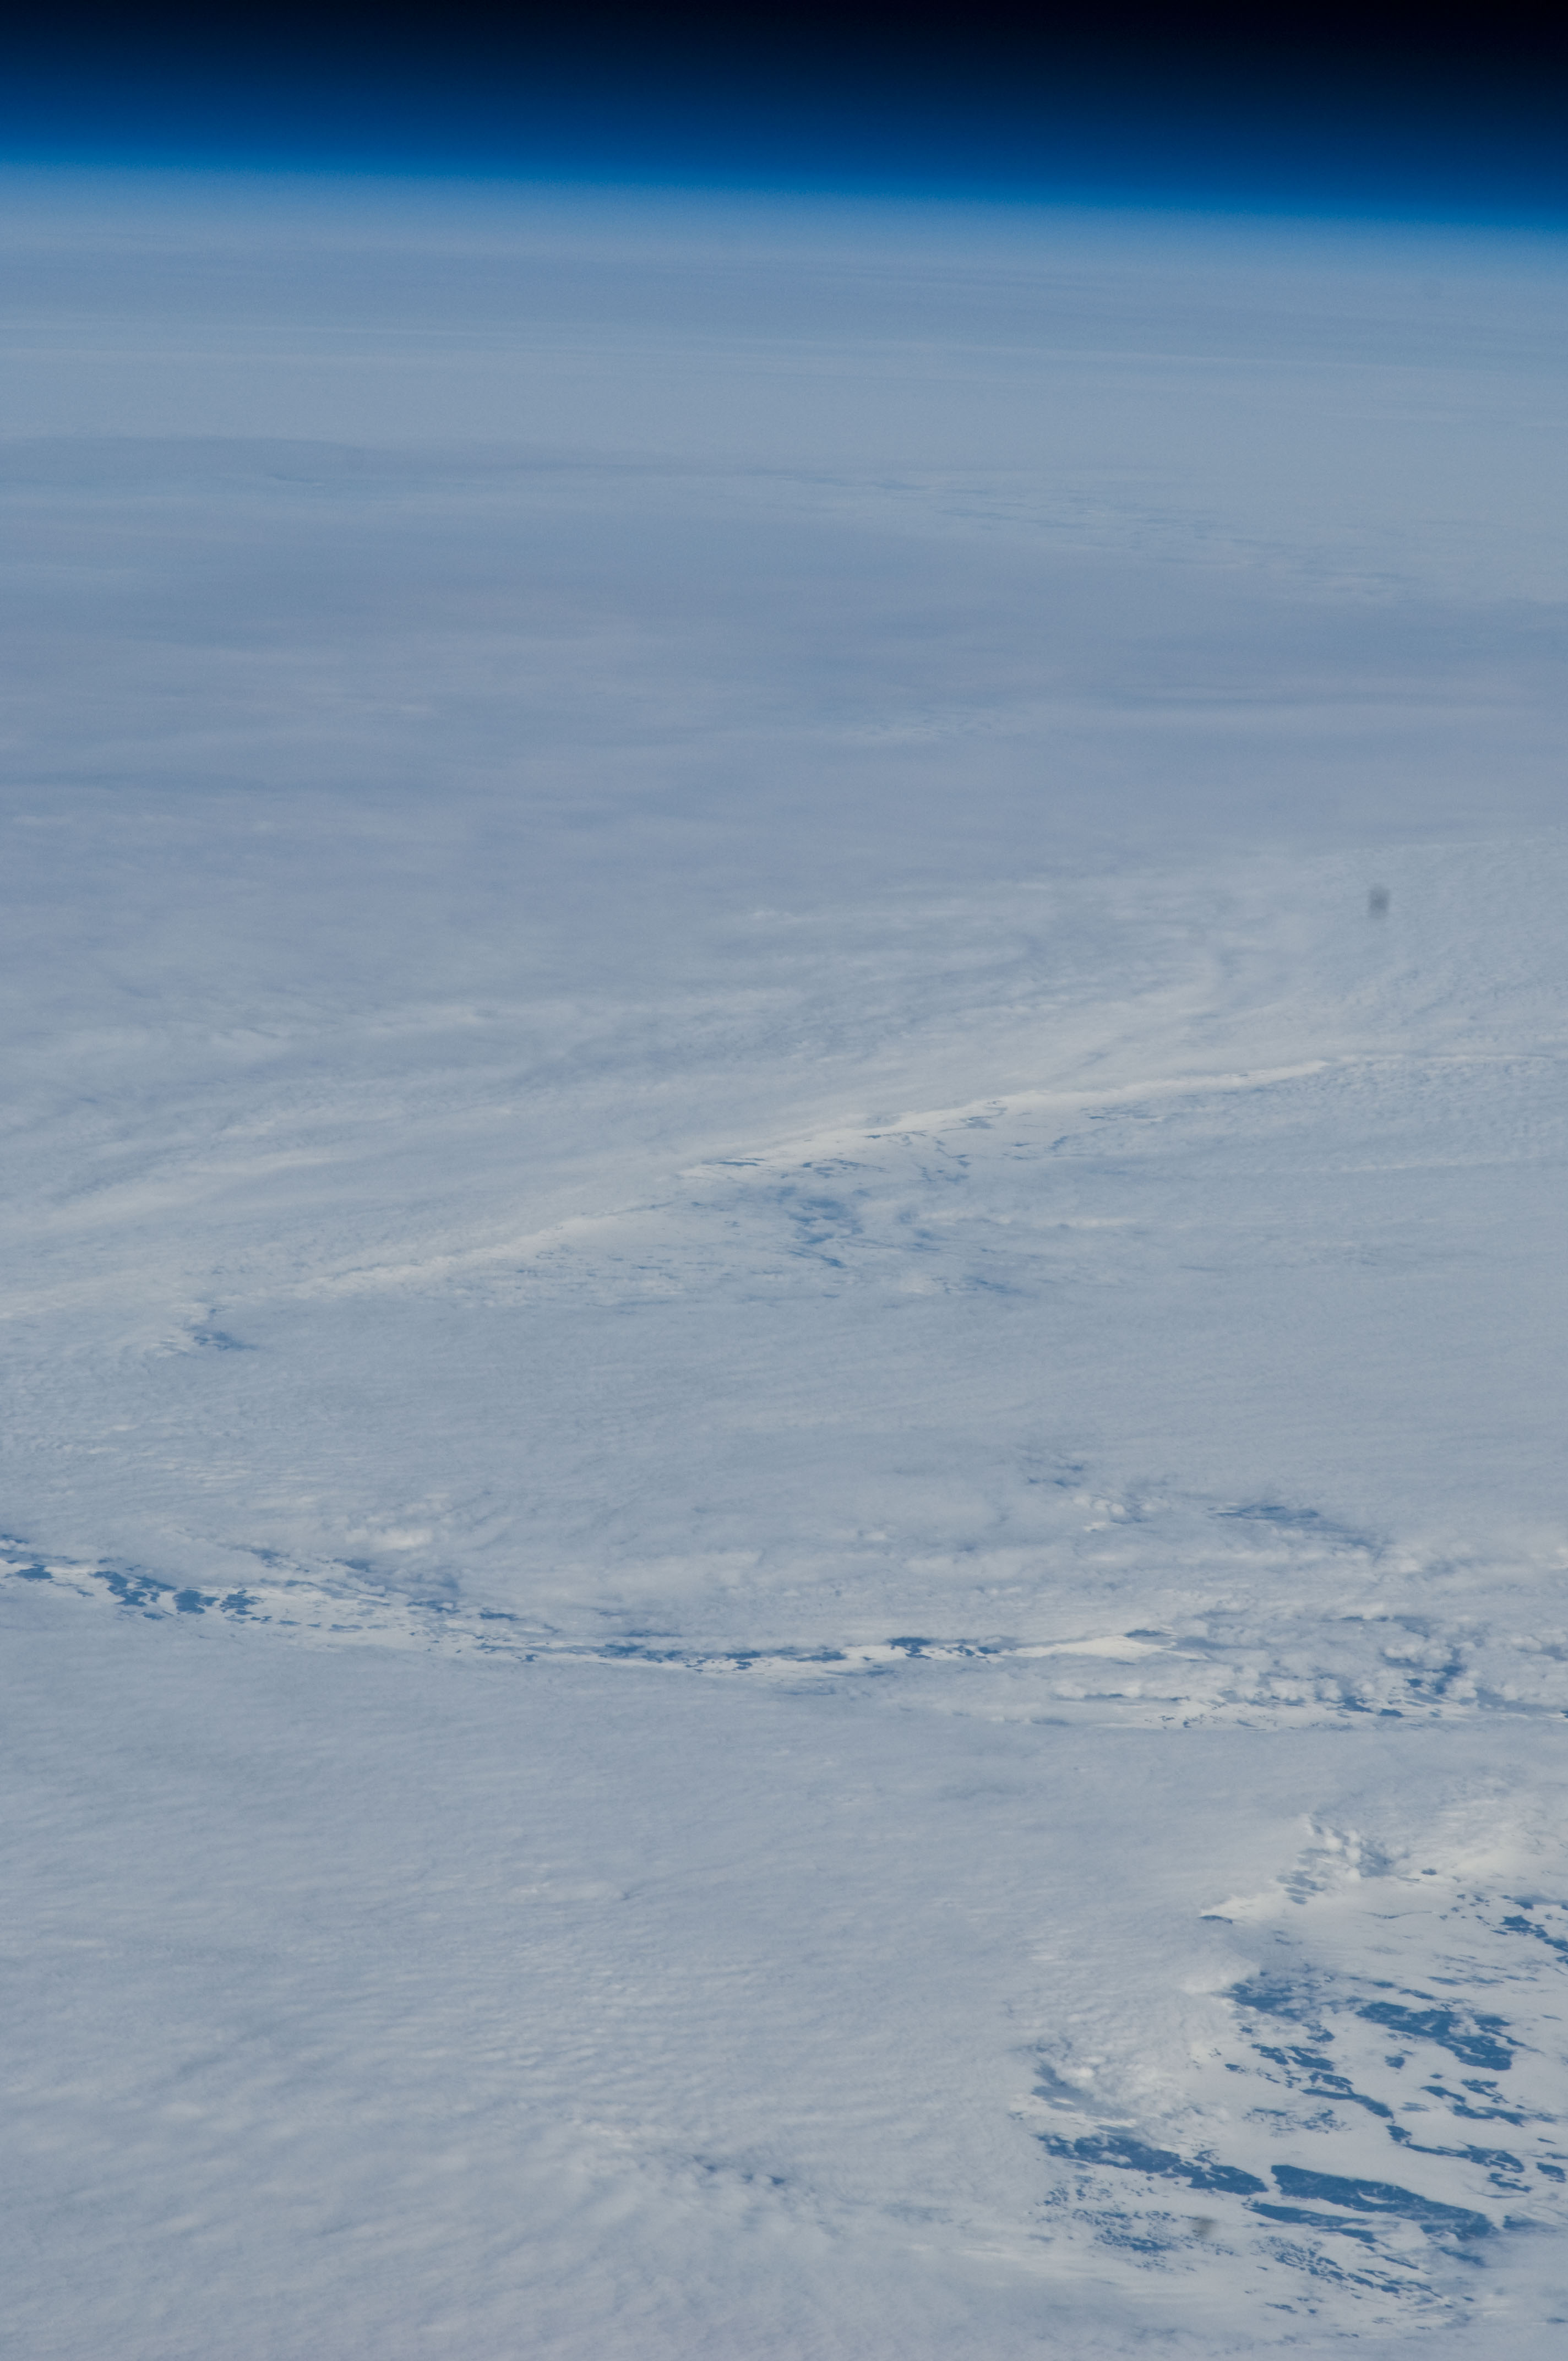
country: INDIAN OCEAN
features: PAN-LOW CLOUD OVERCAST WITH SMALL BREAKS
